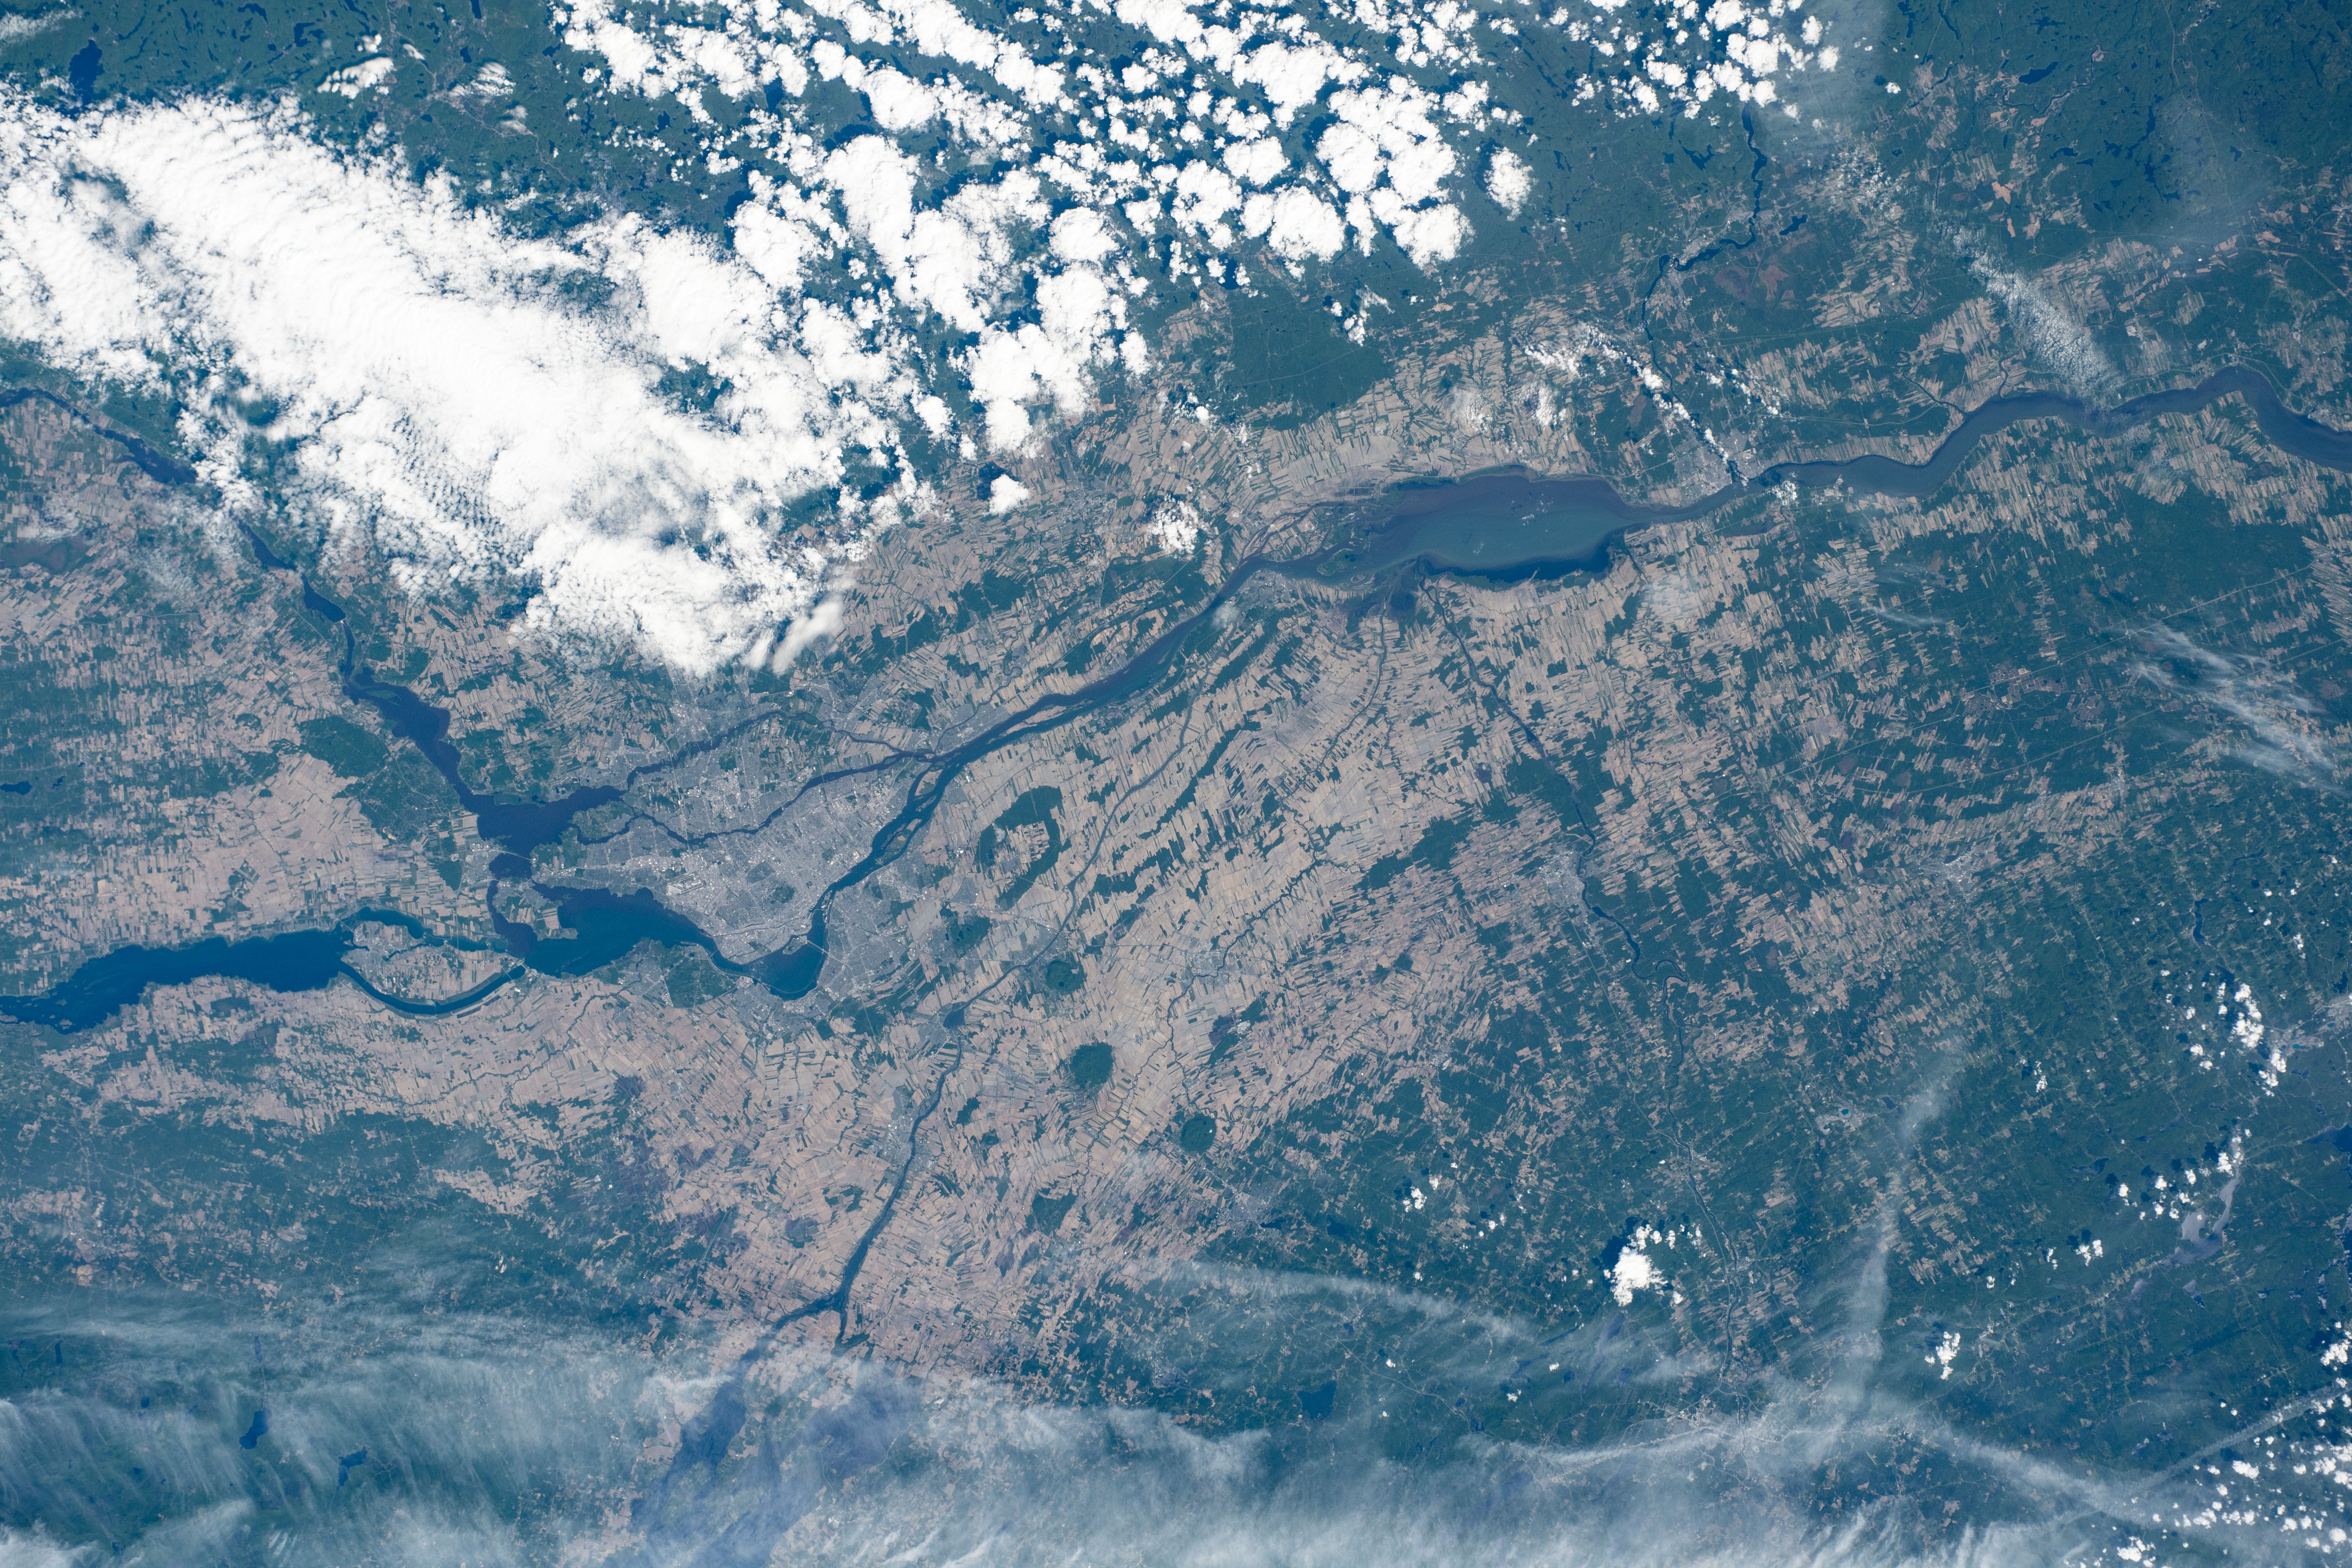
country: CANADA-Q
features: SOREL, REPENTIGNY, LAVALTRIE, JOLIETTE
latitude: 45.8
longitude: -73.1
